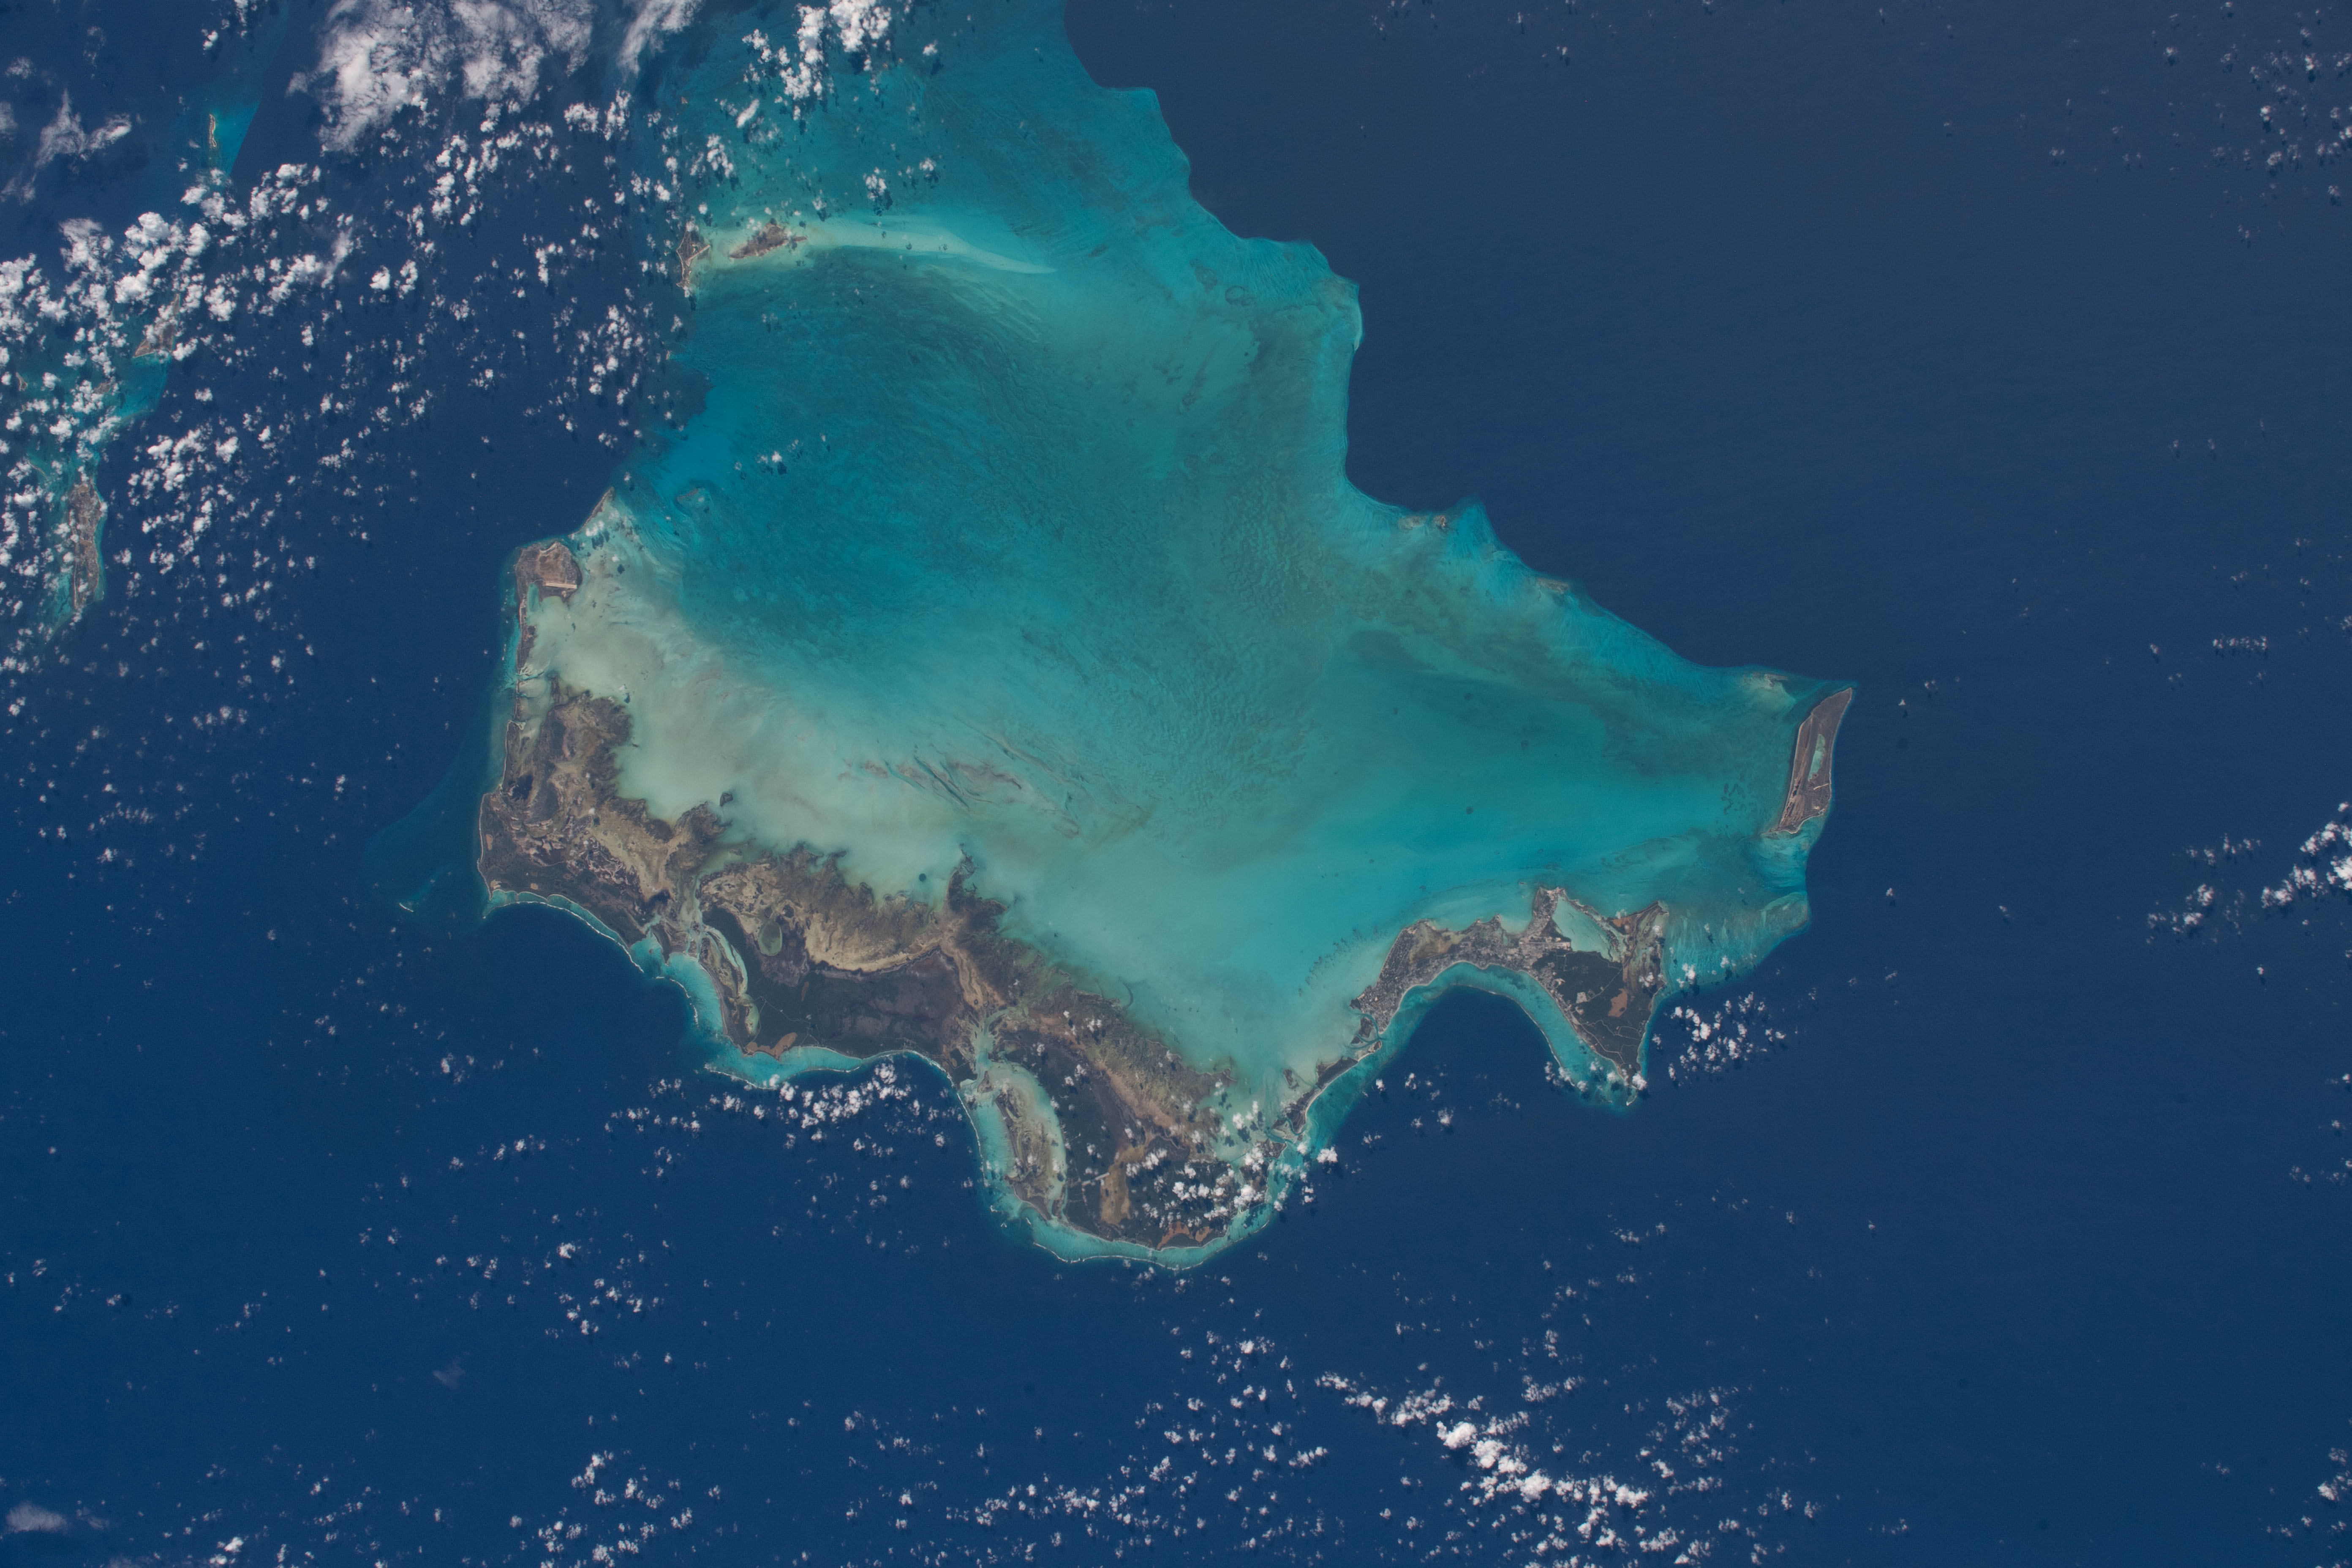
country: TURKS AND CAICOS IS.
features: TURKS AND CAICOS ISLANDS
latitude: 21.6
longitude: -72.0
